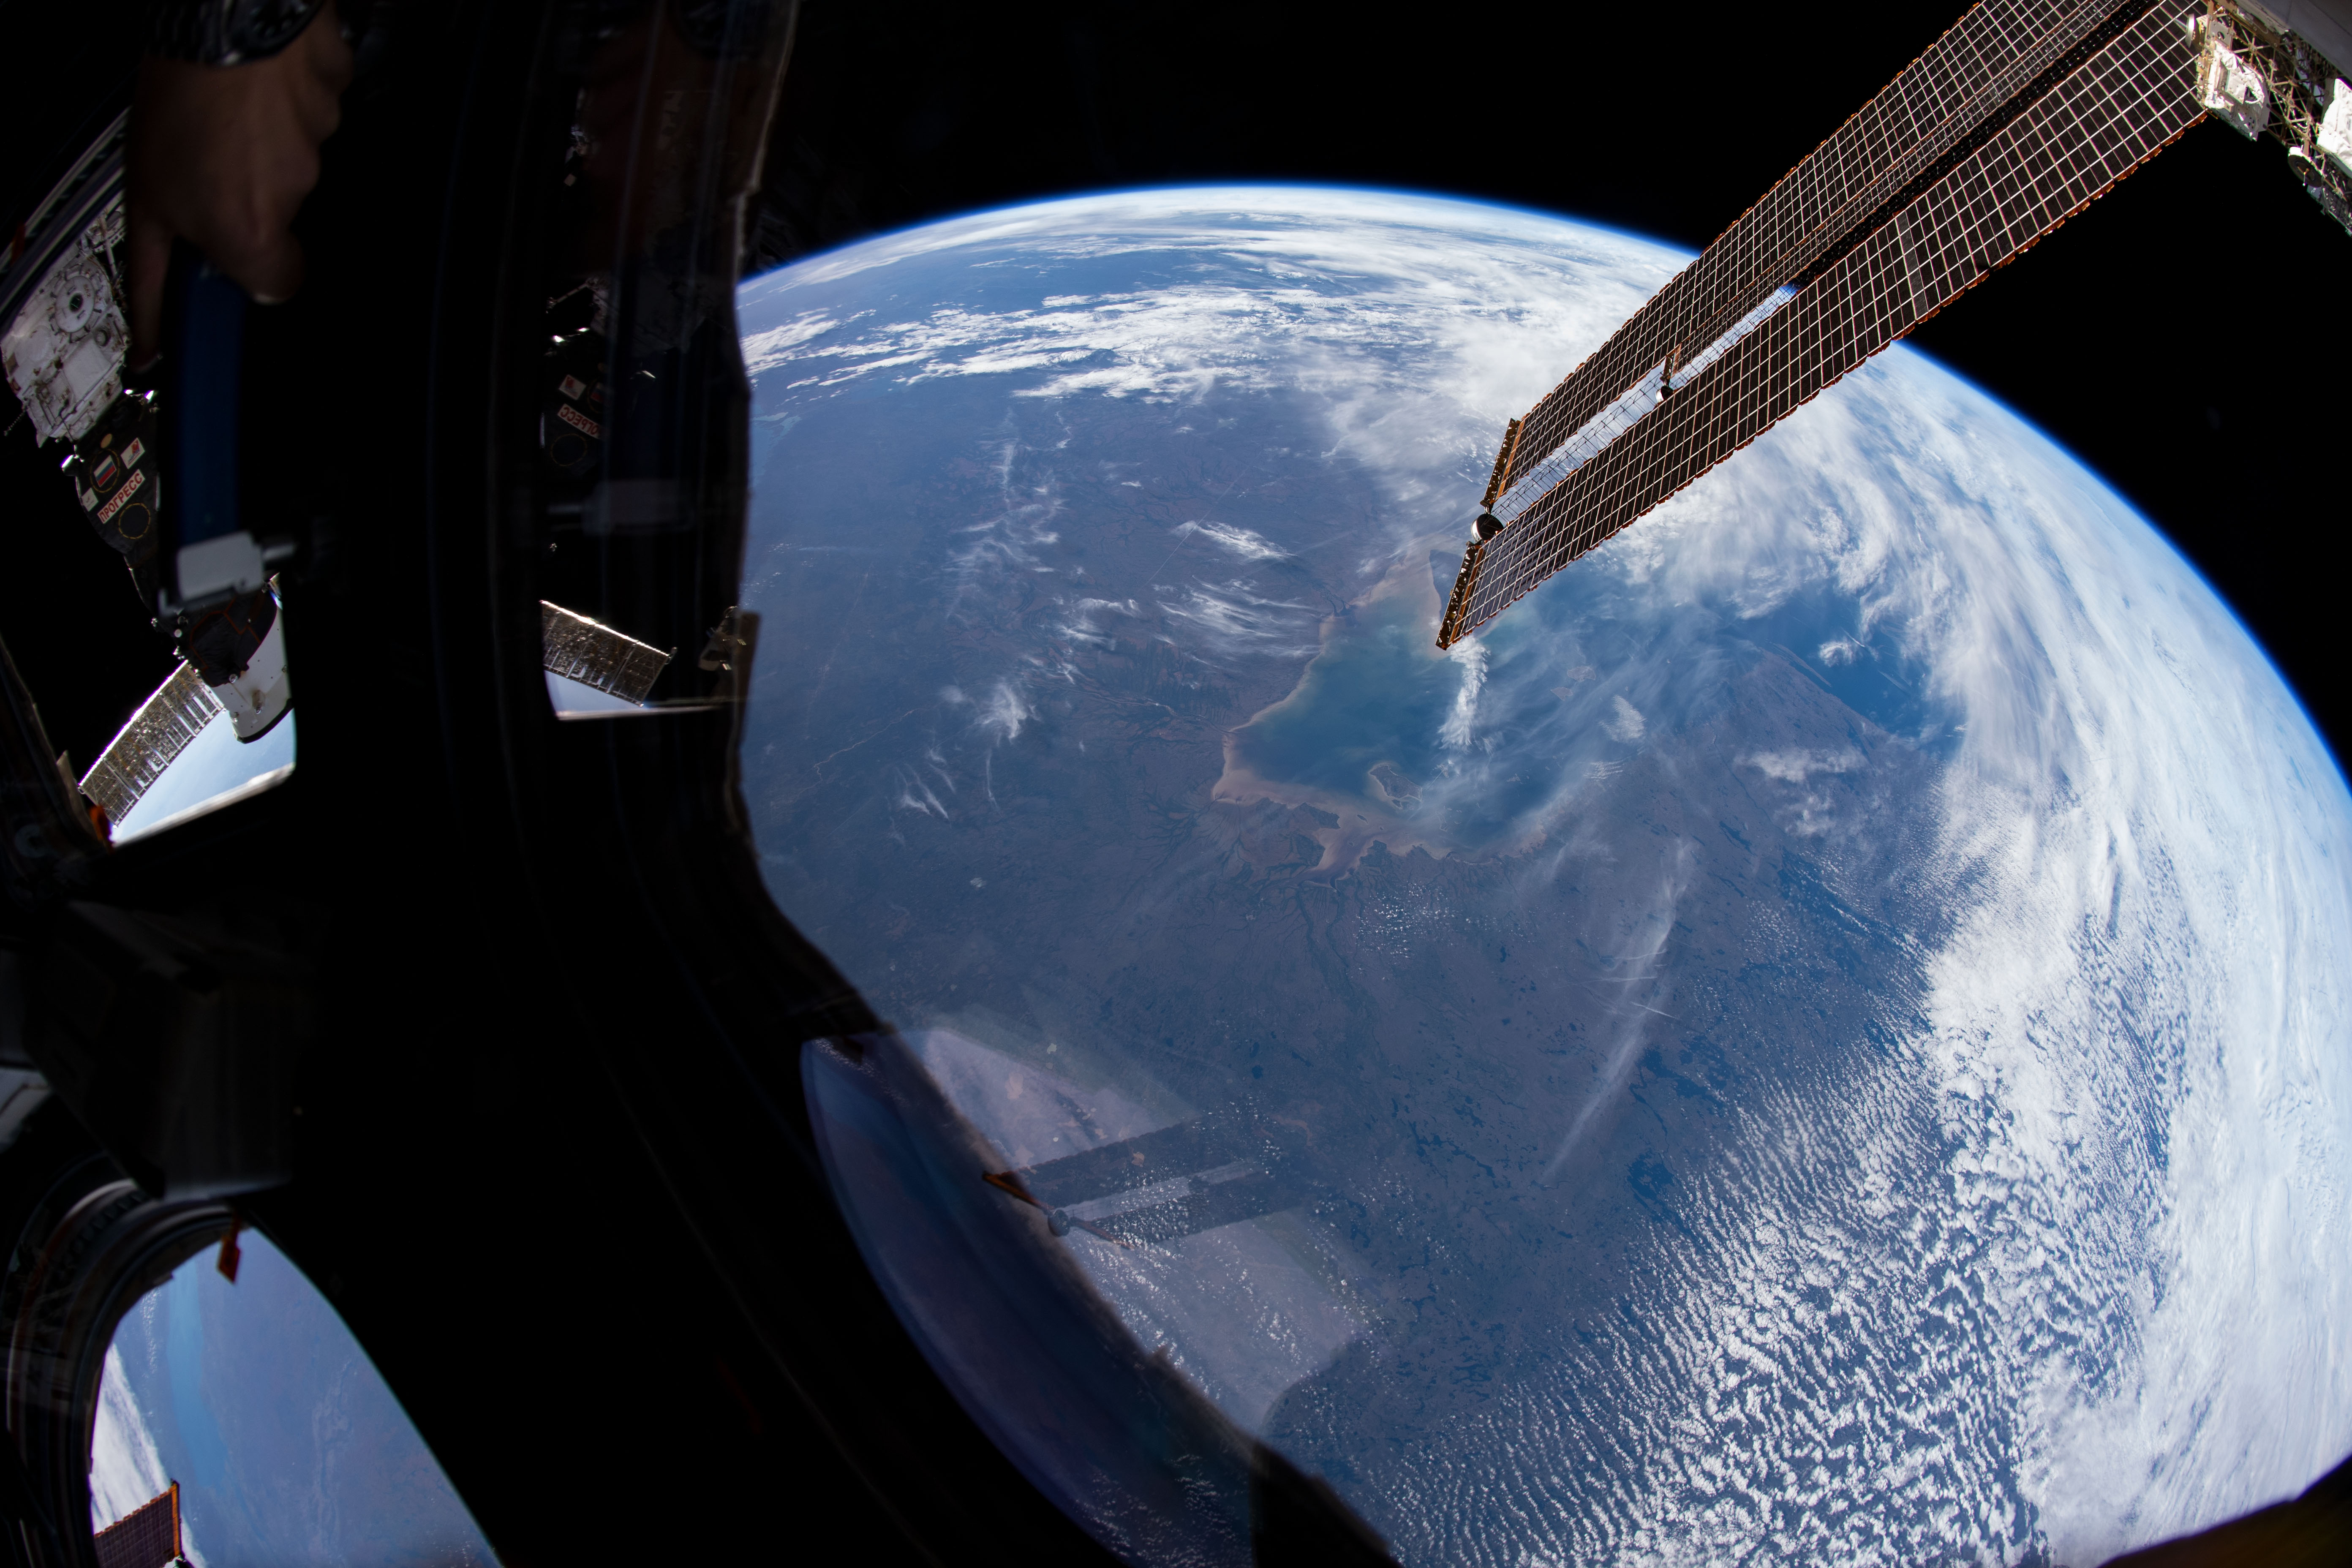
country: CANADA-O
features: CLOUDS, EARTH LIMB, TRIBUTARY
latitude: 51.0
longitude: -80.0
